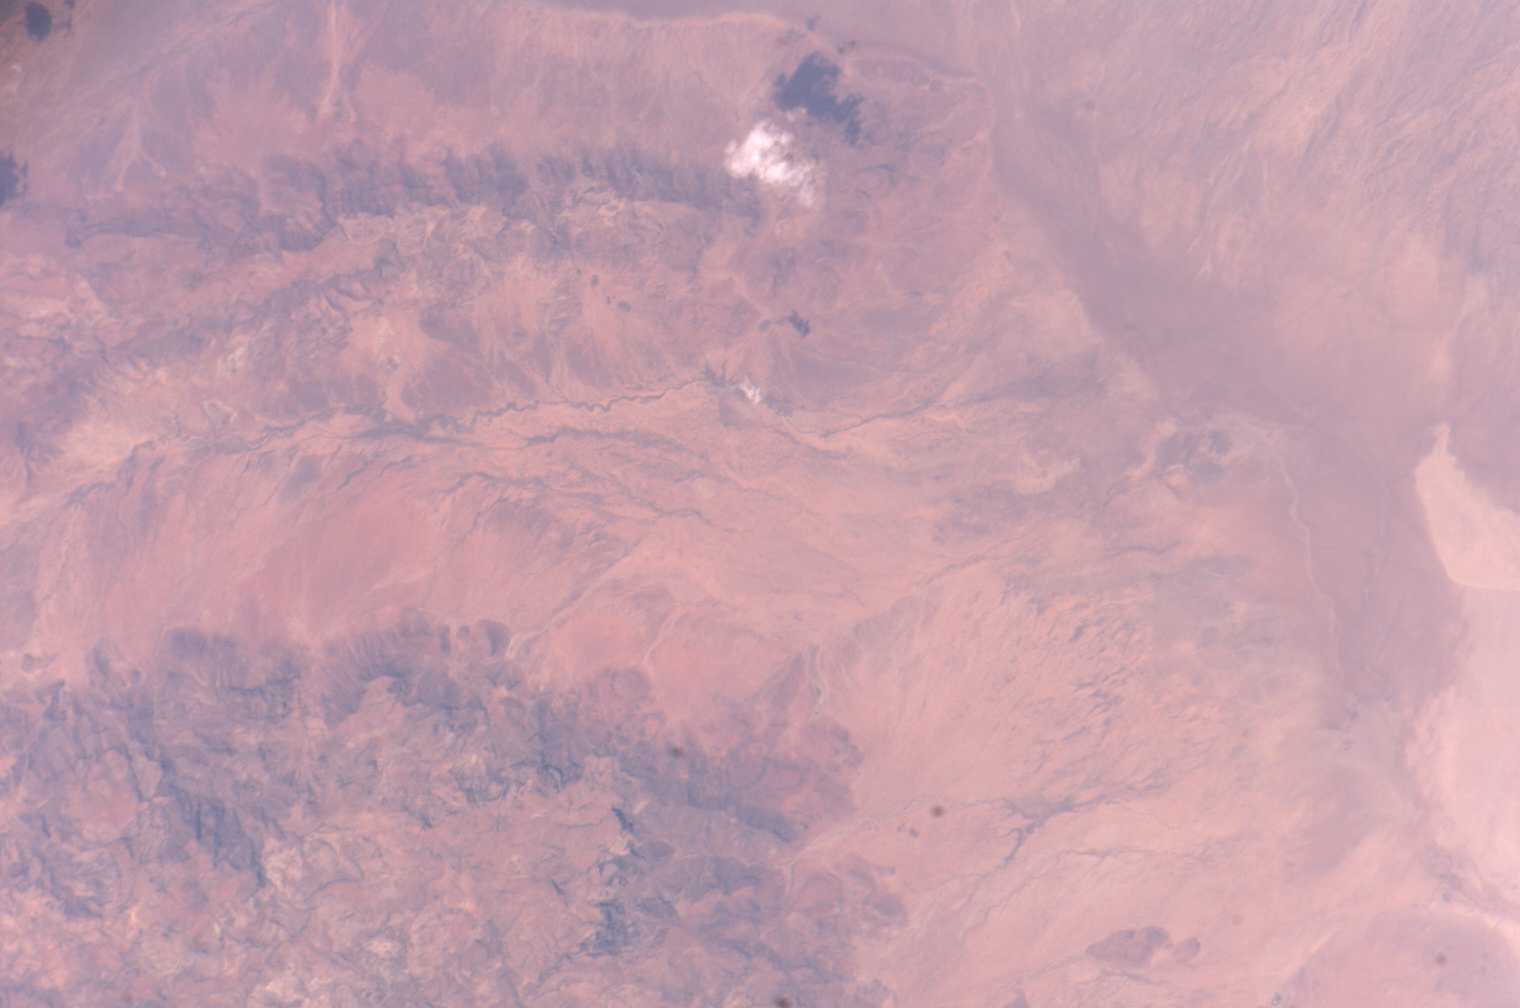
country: SUDAN
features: LORIONEFOM RANGE, NAITATITOK
